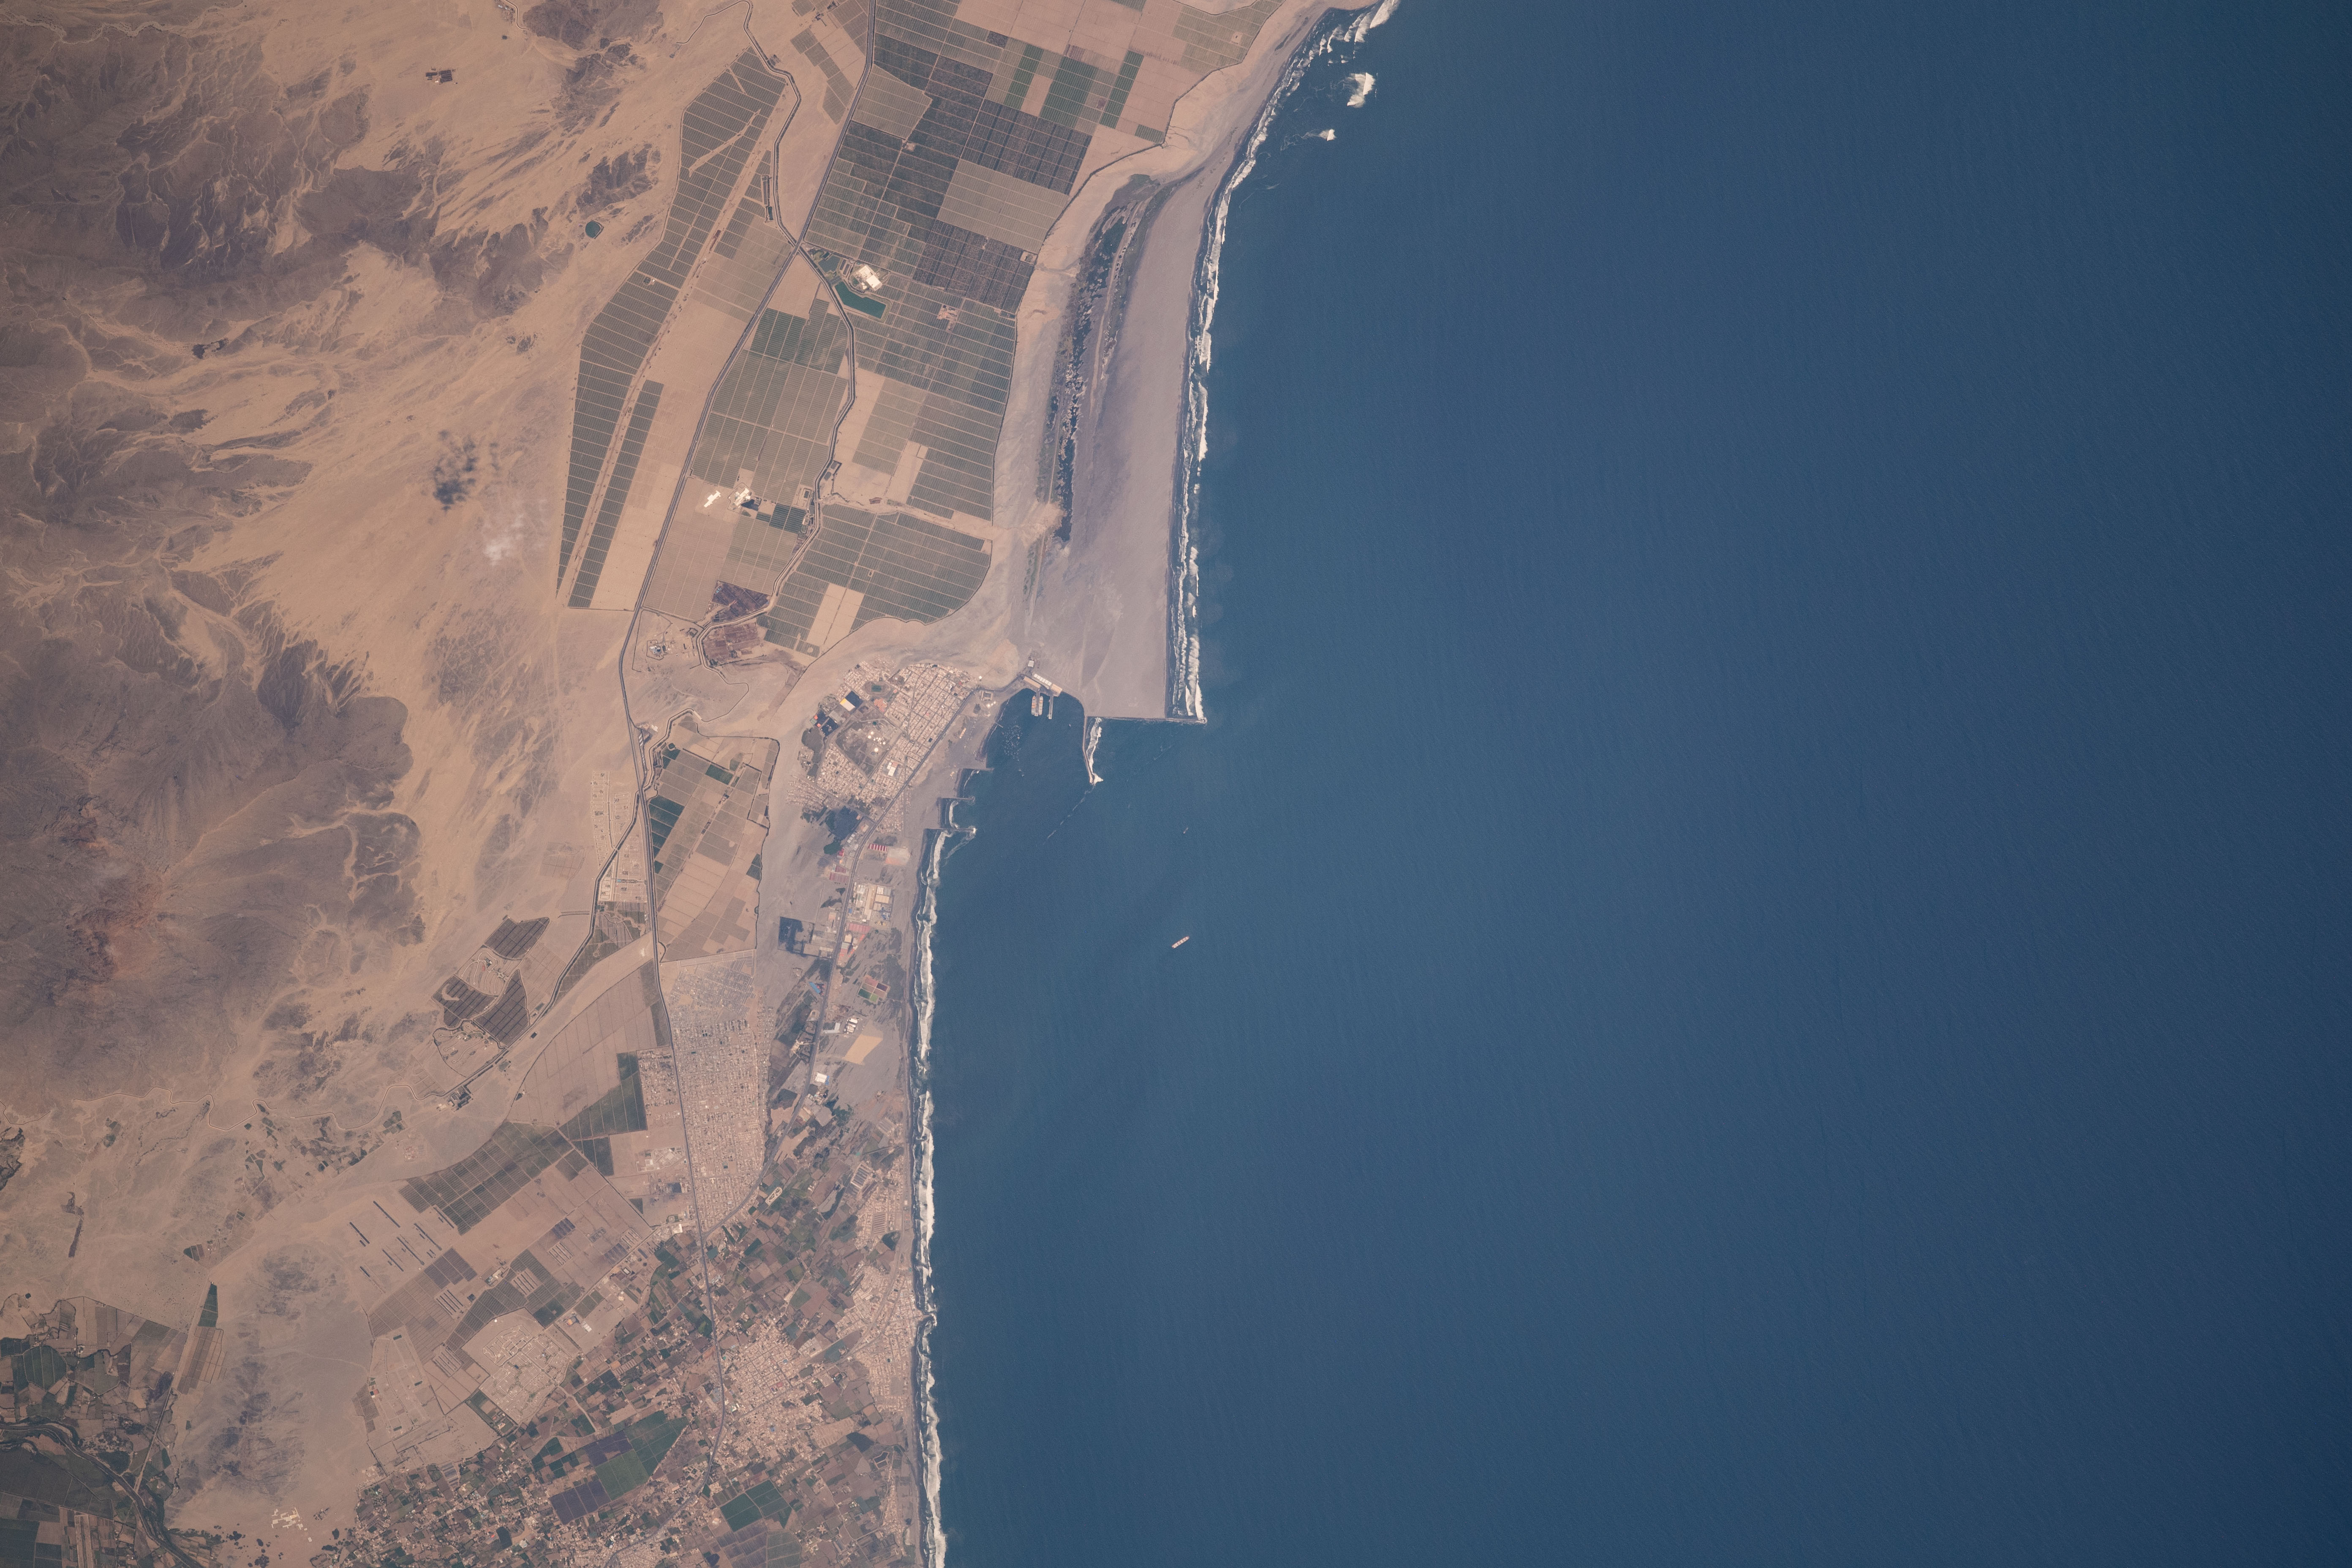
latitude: -8.2
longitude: -79.0
